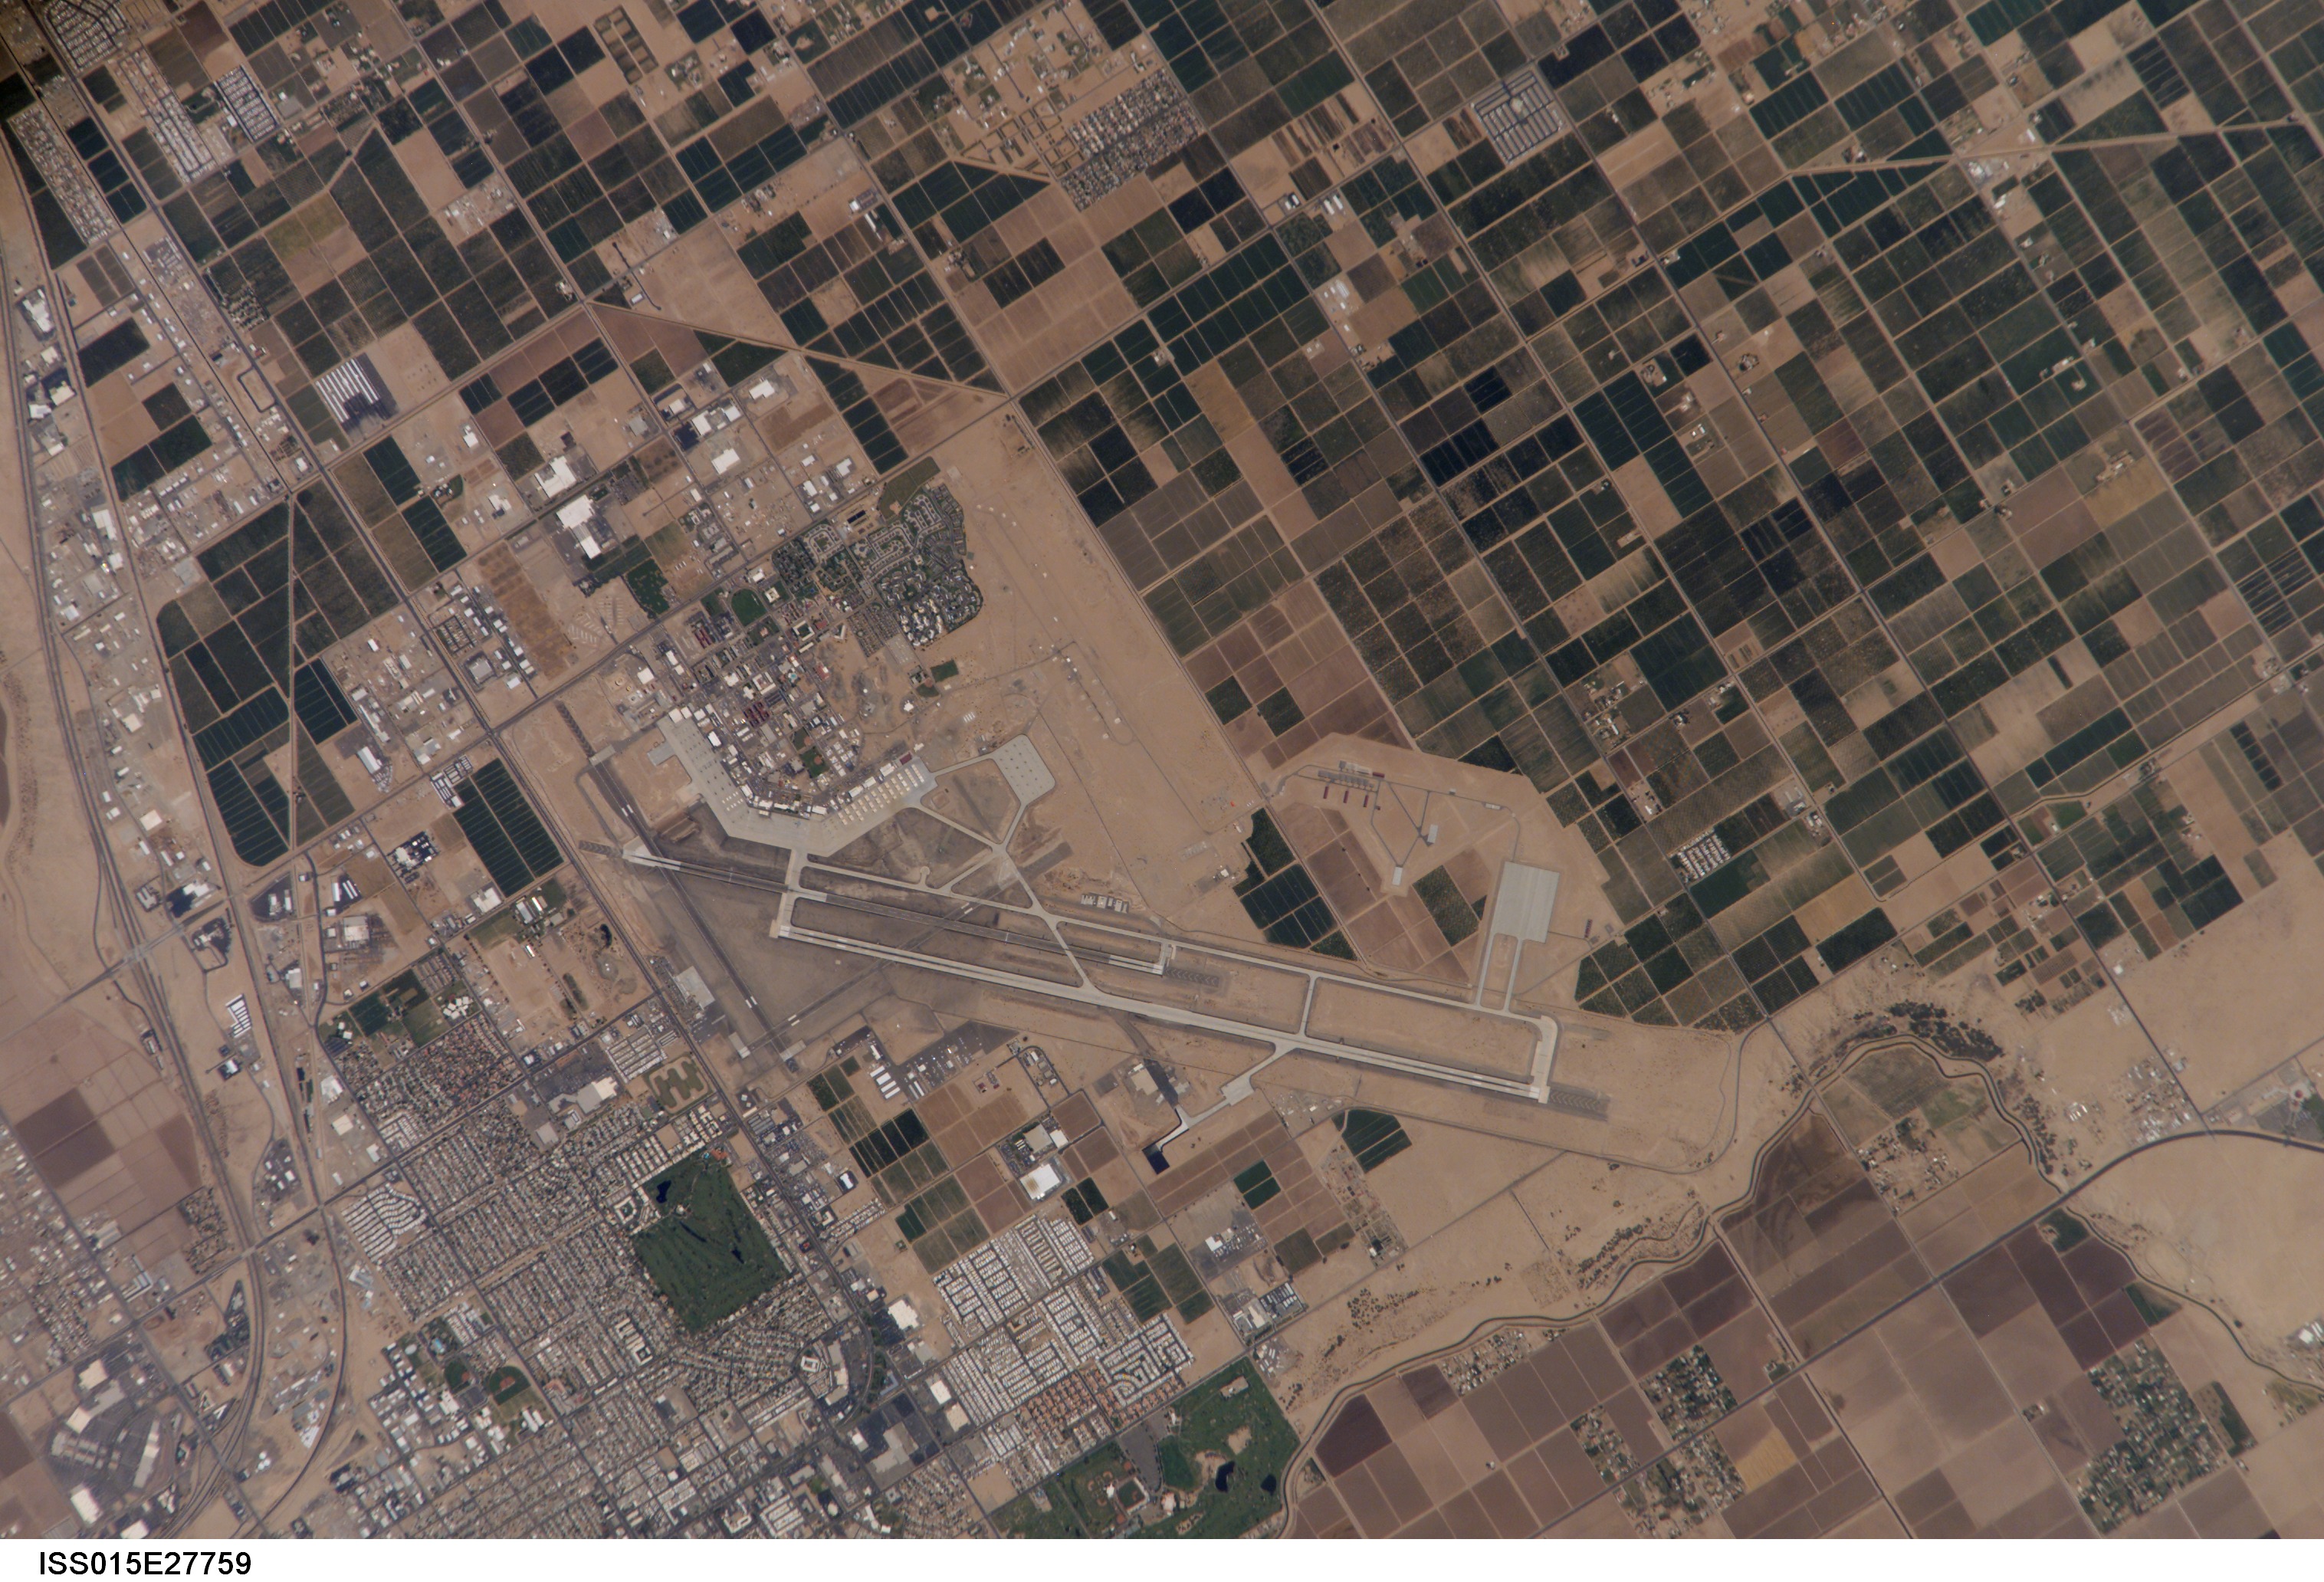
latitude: 32.6
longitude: -114.6
